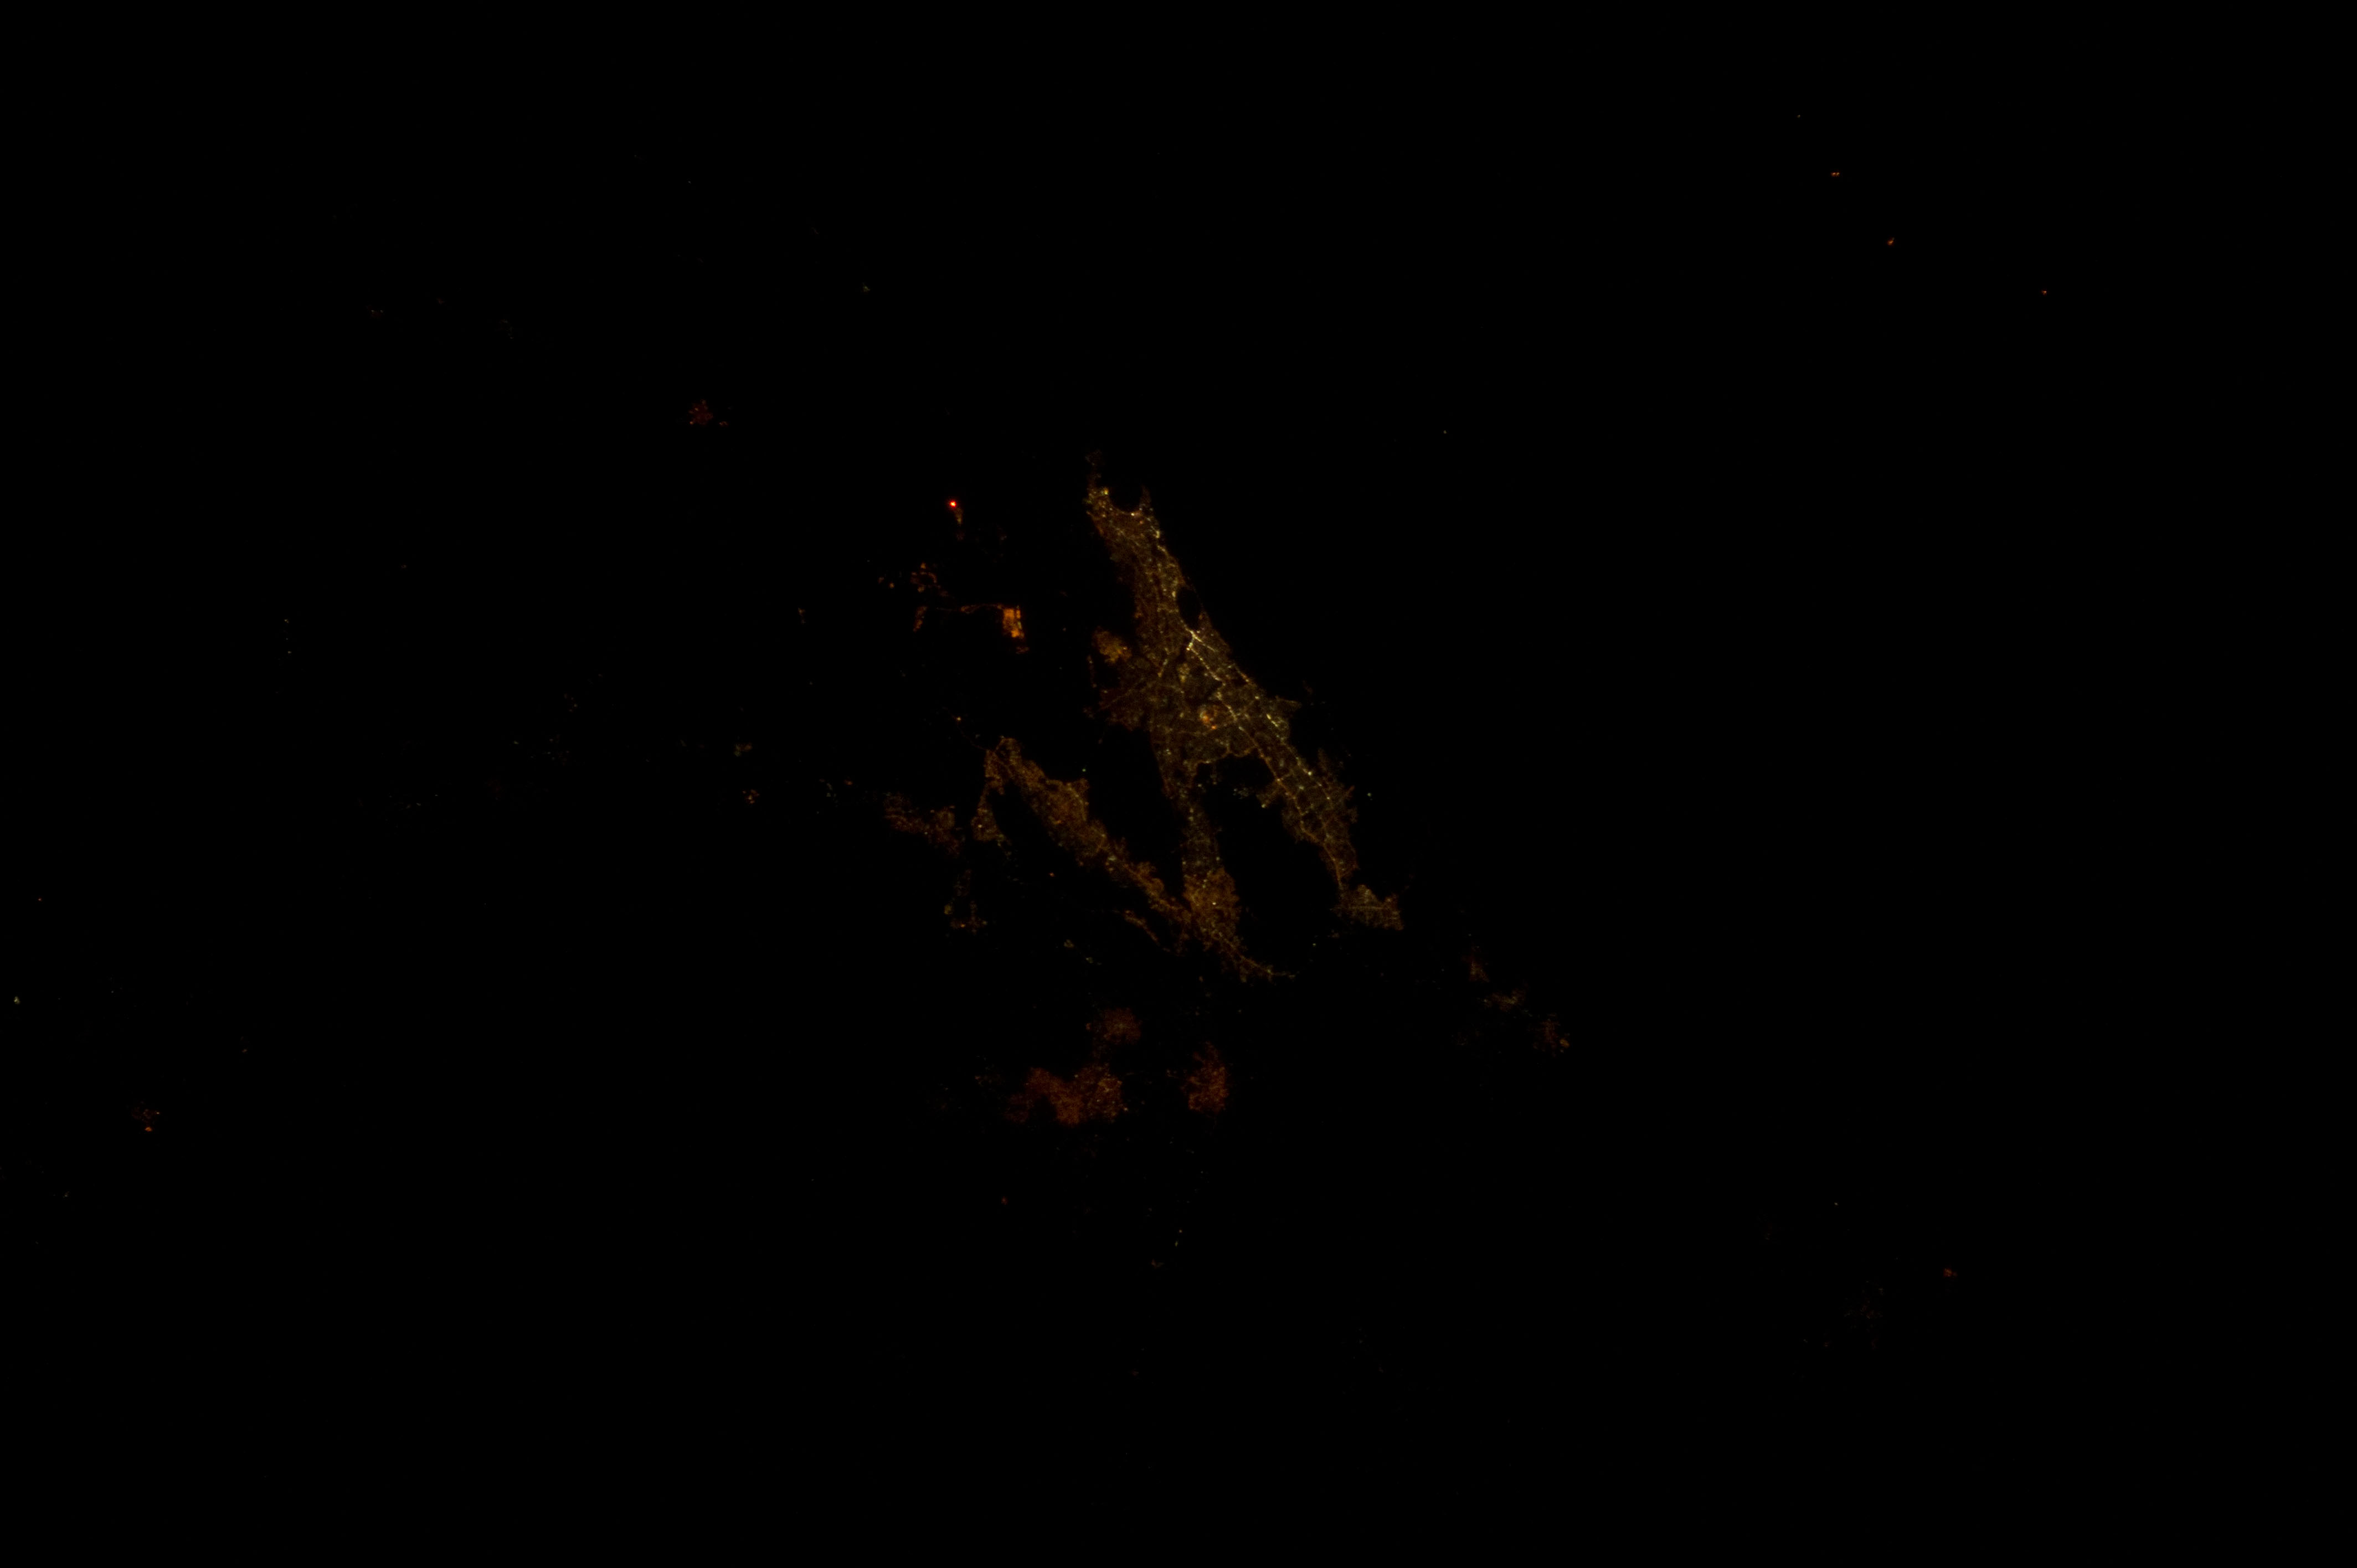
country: INDIA
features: MUMBAI AREA AT NIGHT
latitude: 19.0
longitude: 72.9
